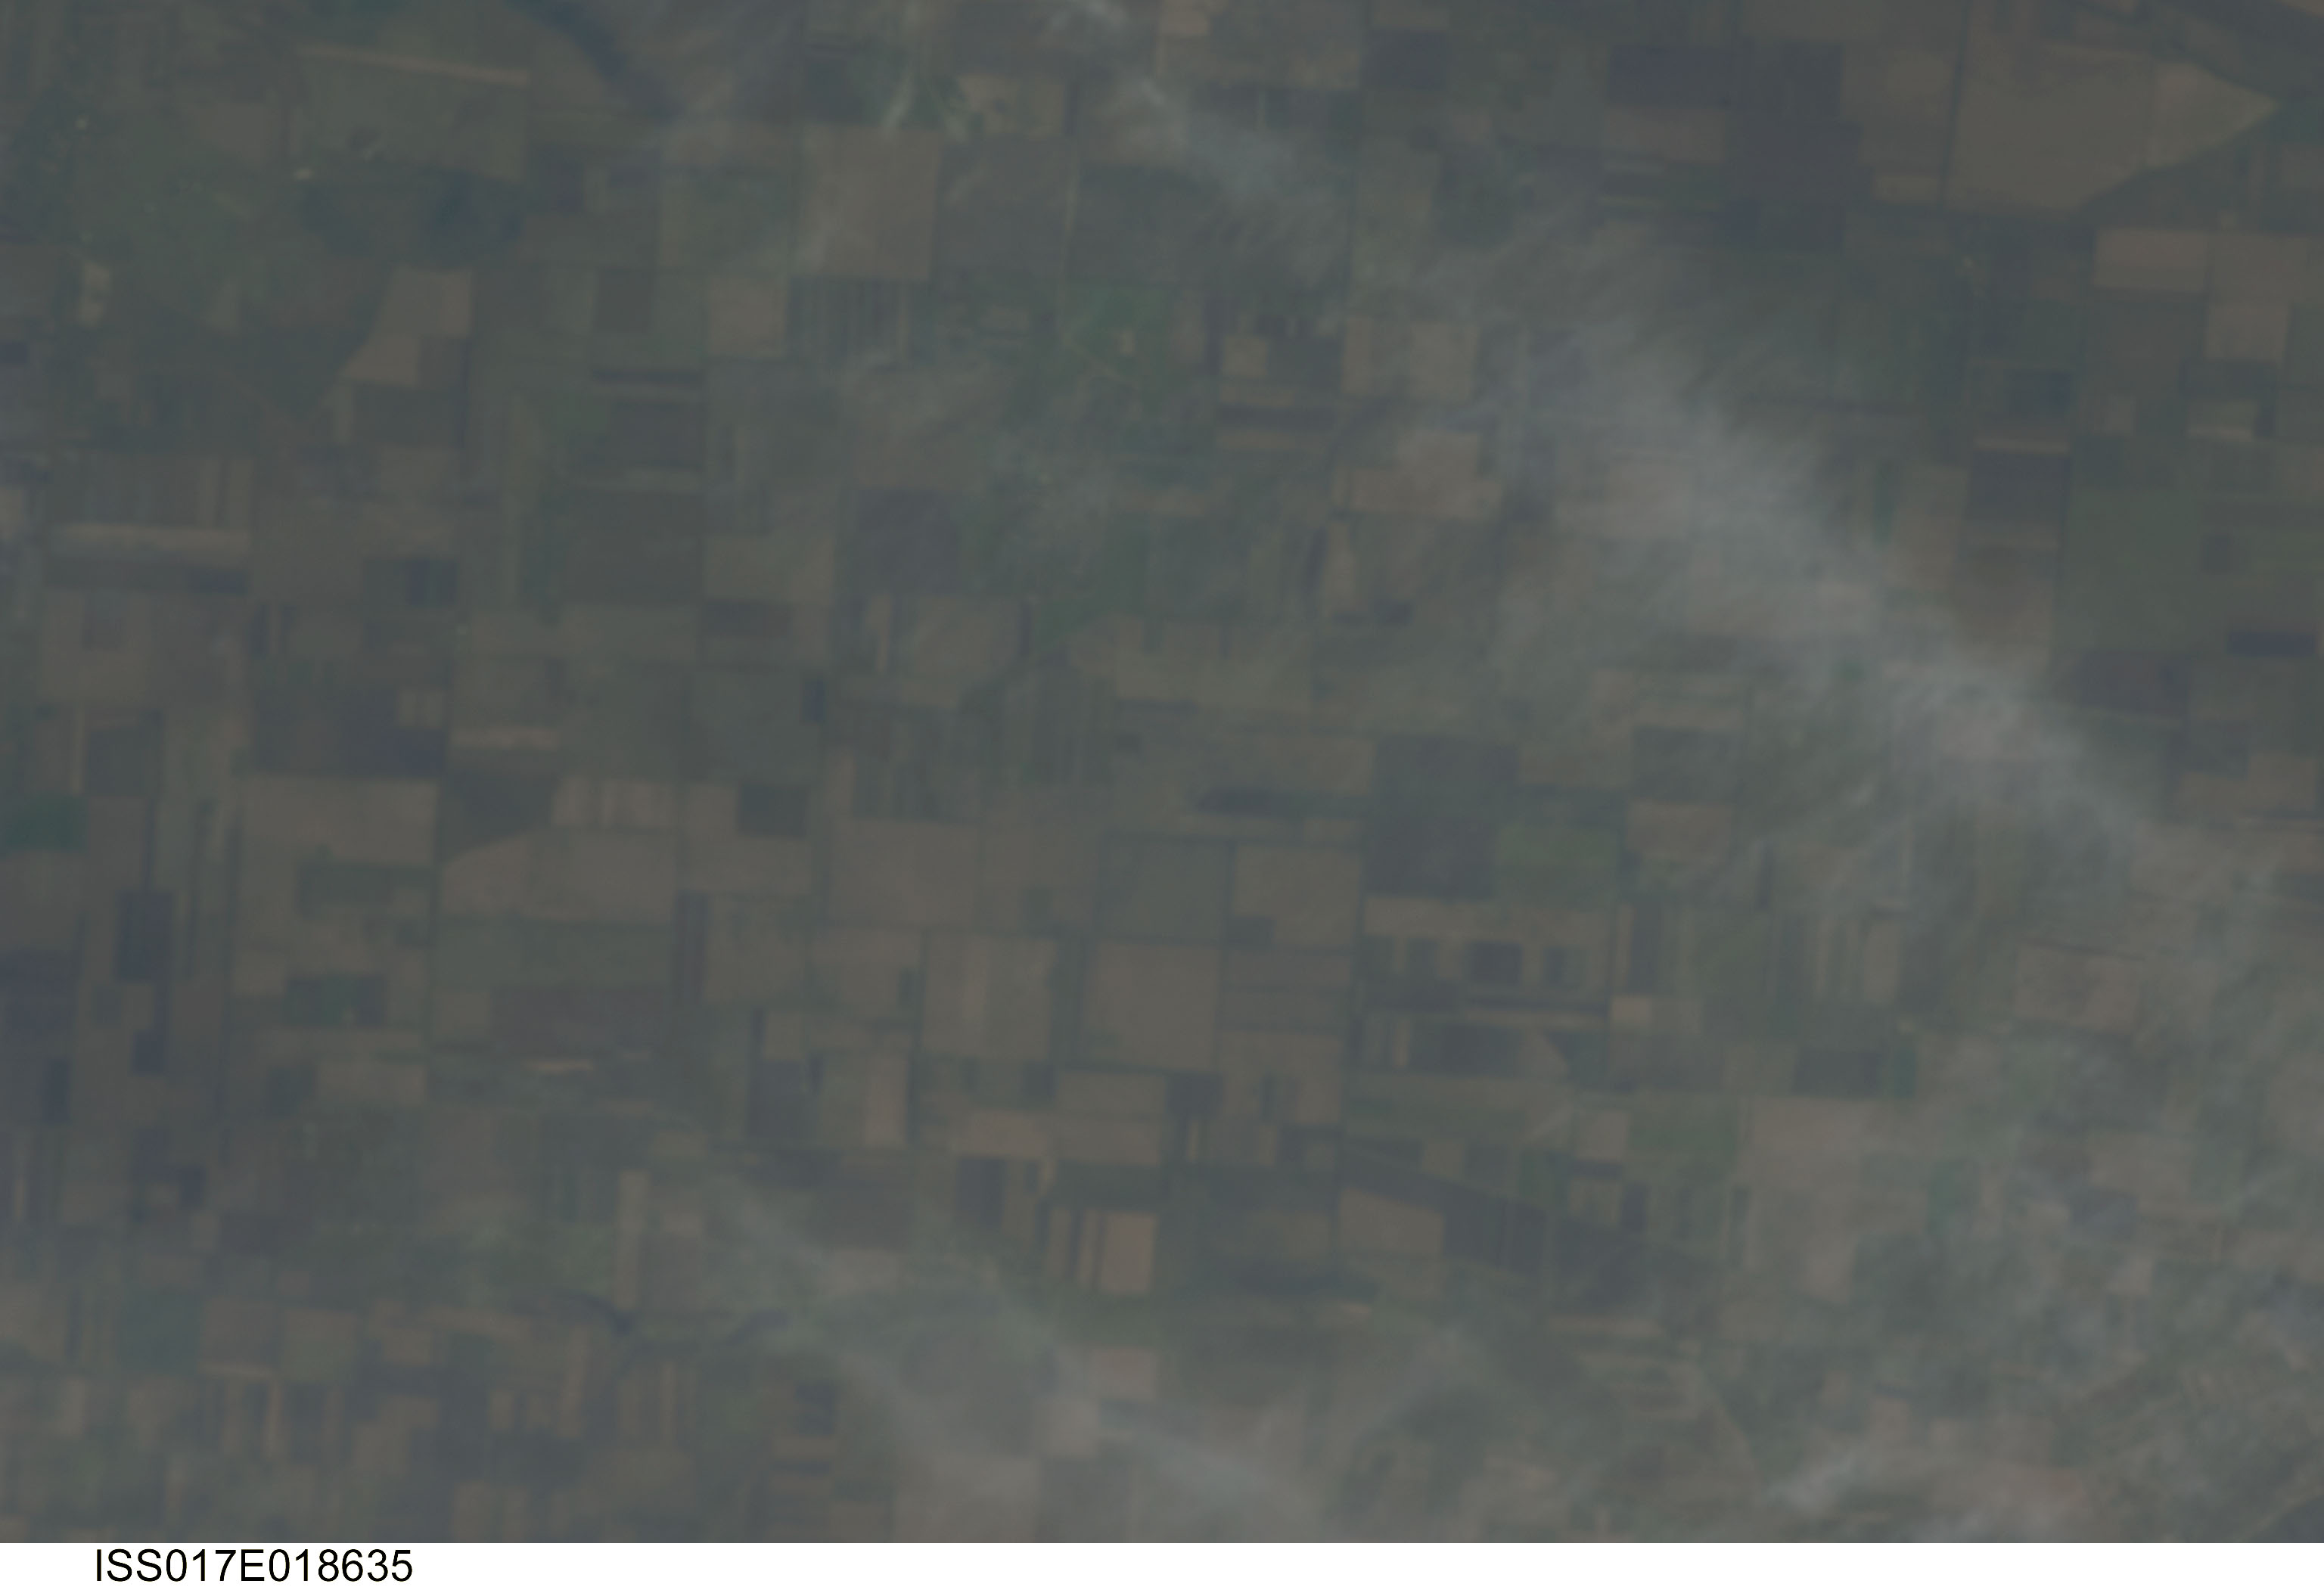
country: UKRAINE
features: BLURRY, PROVDINO AREA, AGR.
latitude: 46.7
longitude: 32.2
